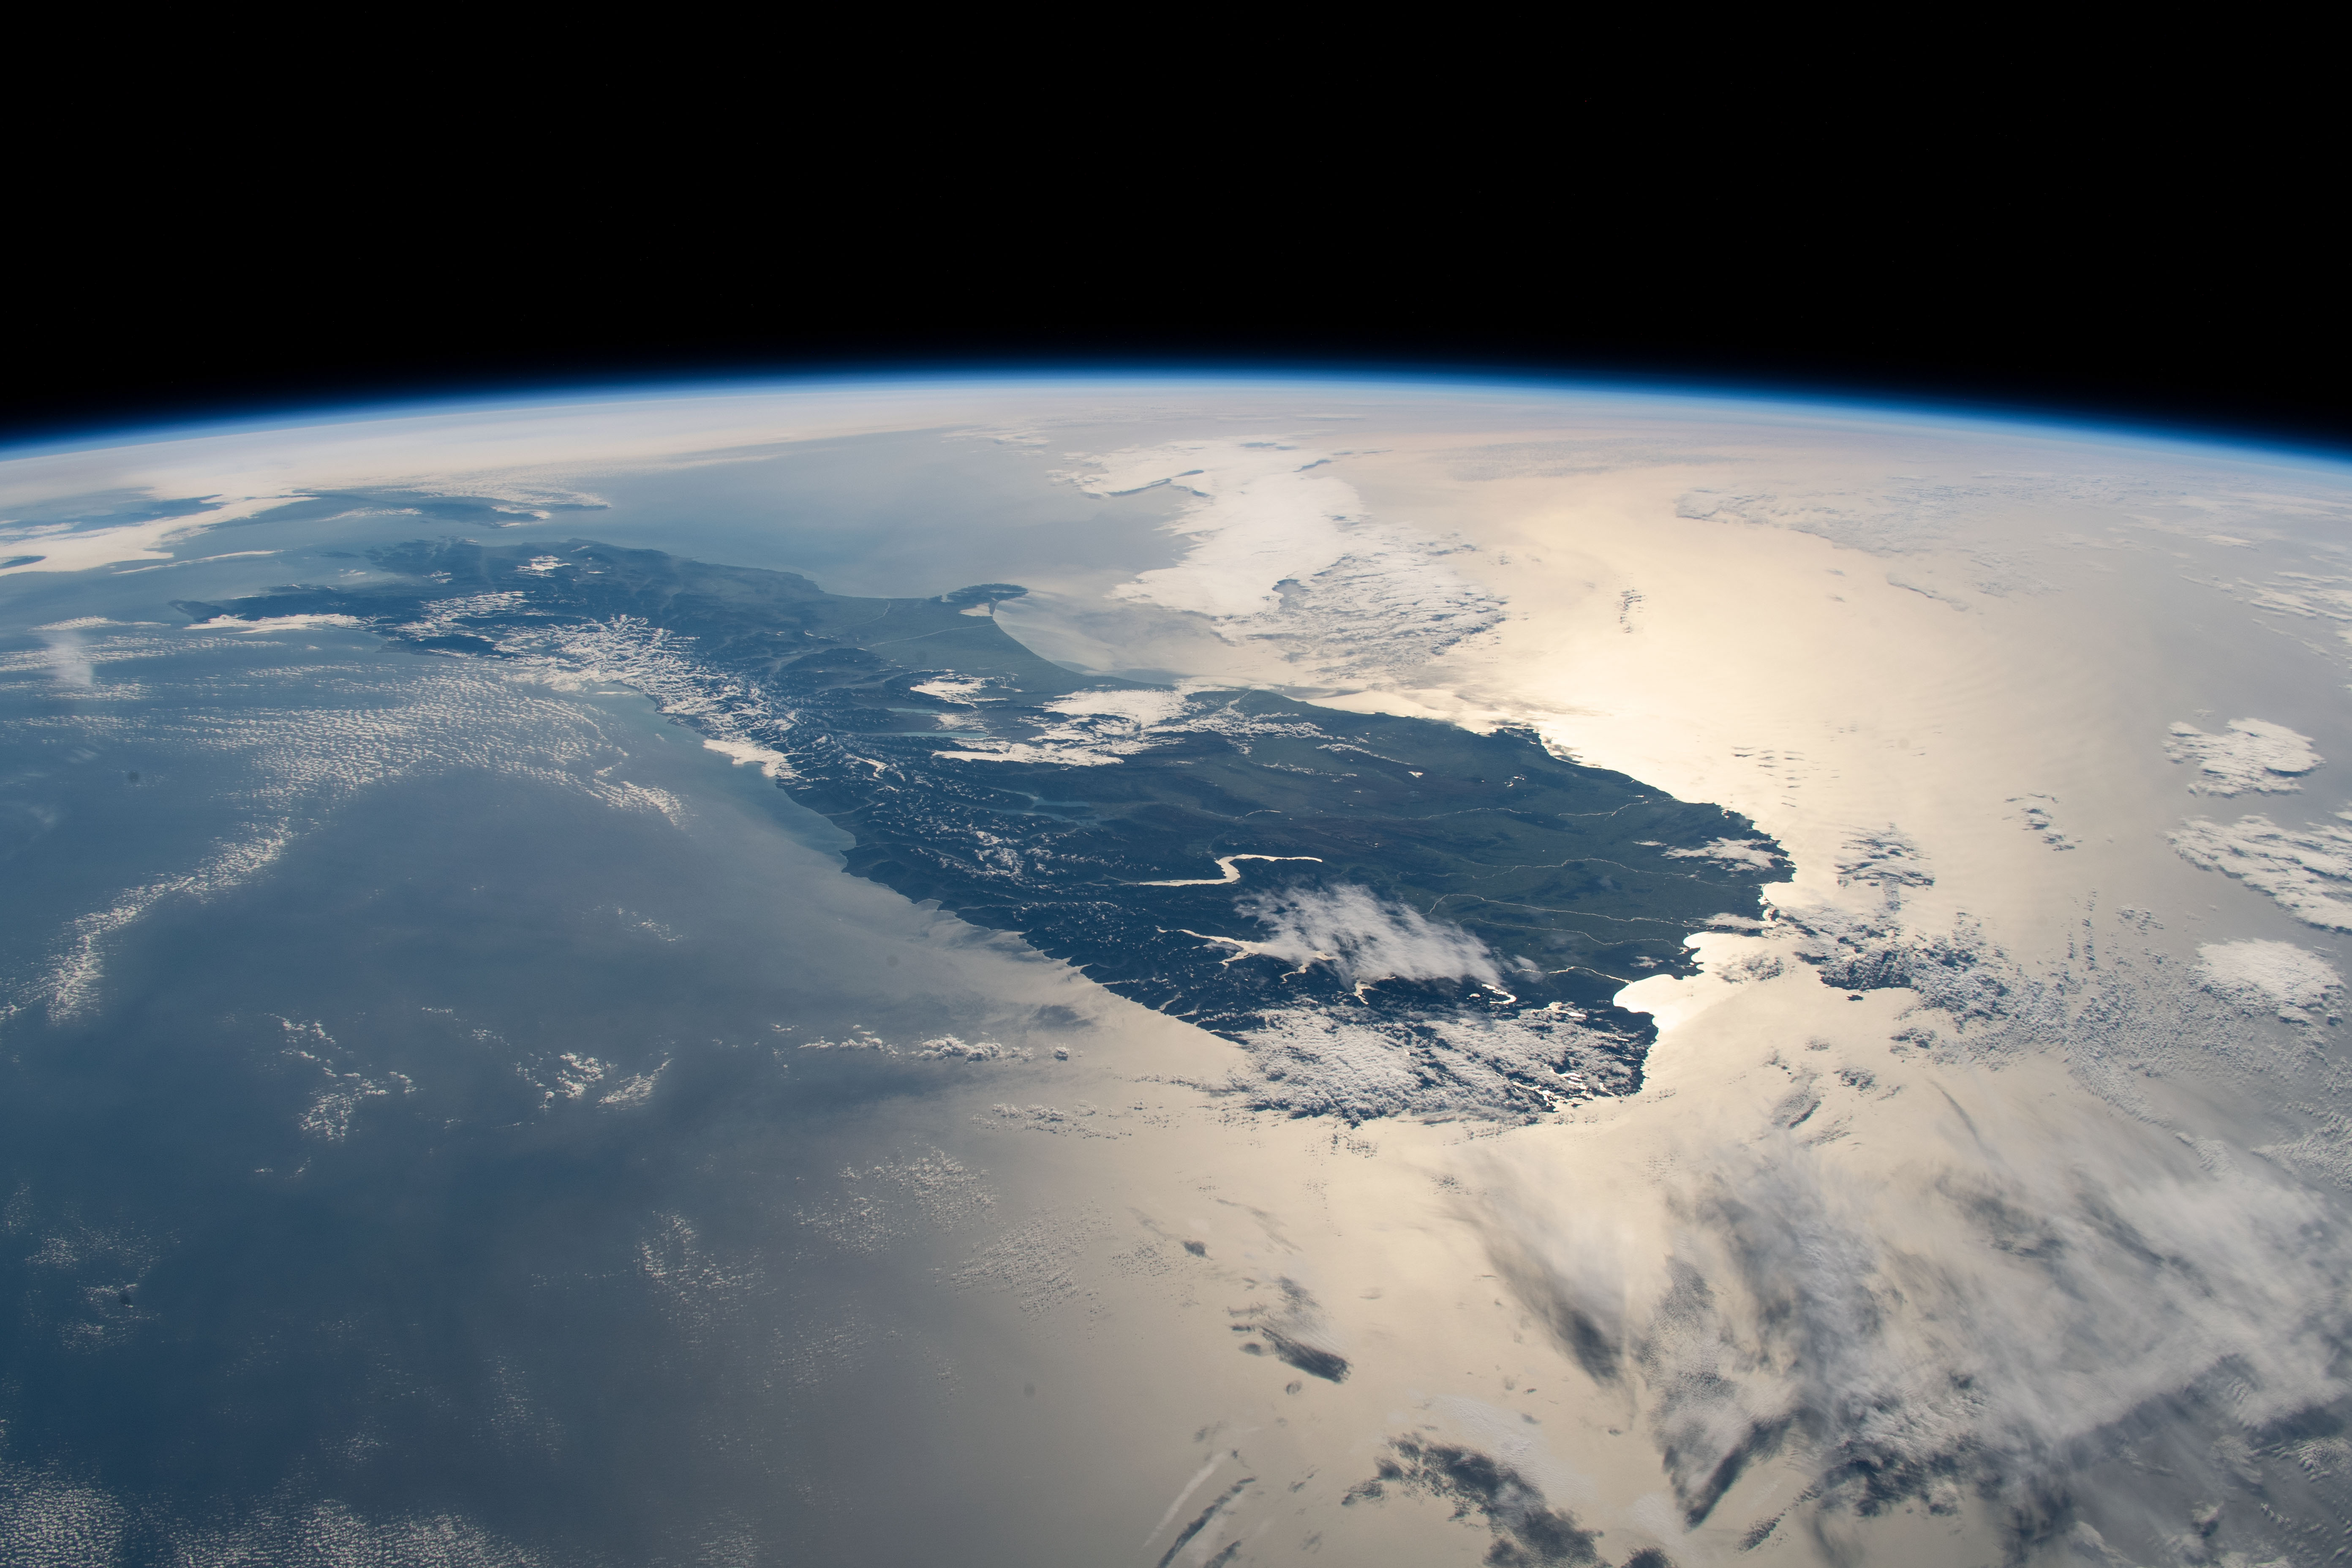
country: NEW ZEALAND-SI
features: SOUTH ISLAND, SOUTHERN ALPS MOUNTAINS
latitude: -44.5
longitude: 170.5
